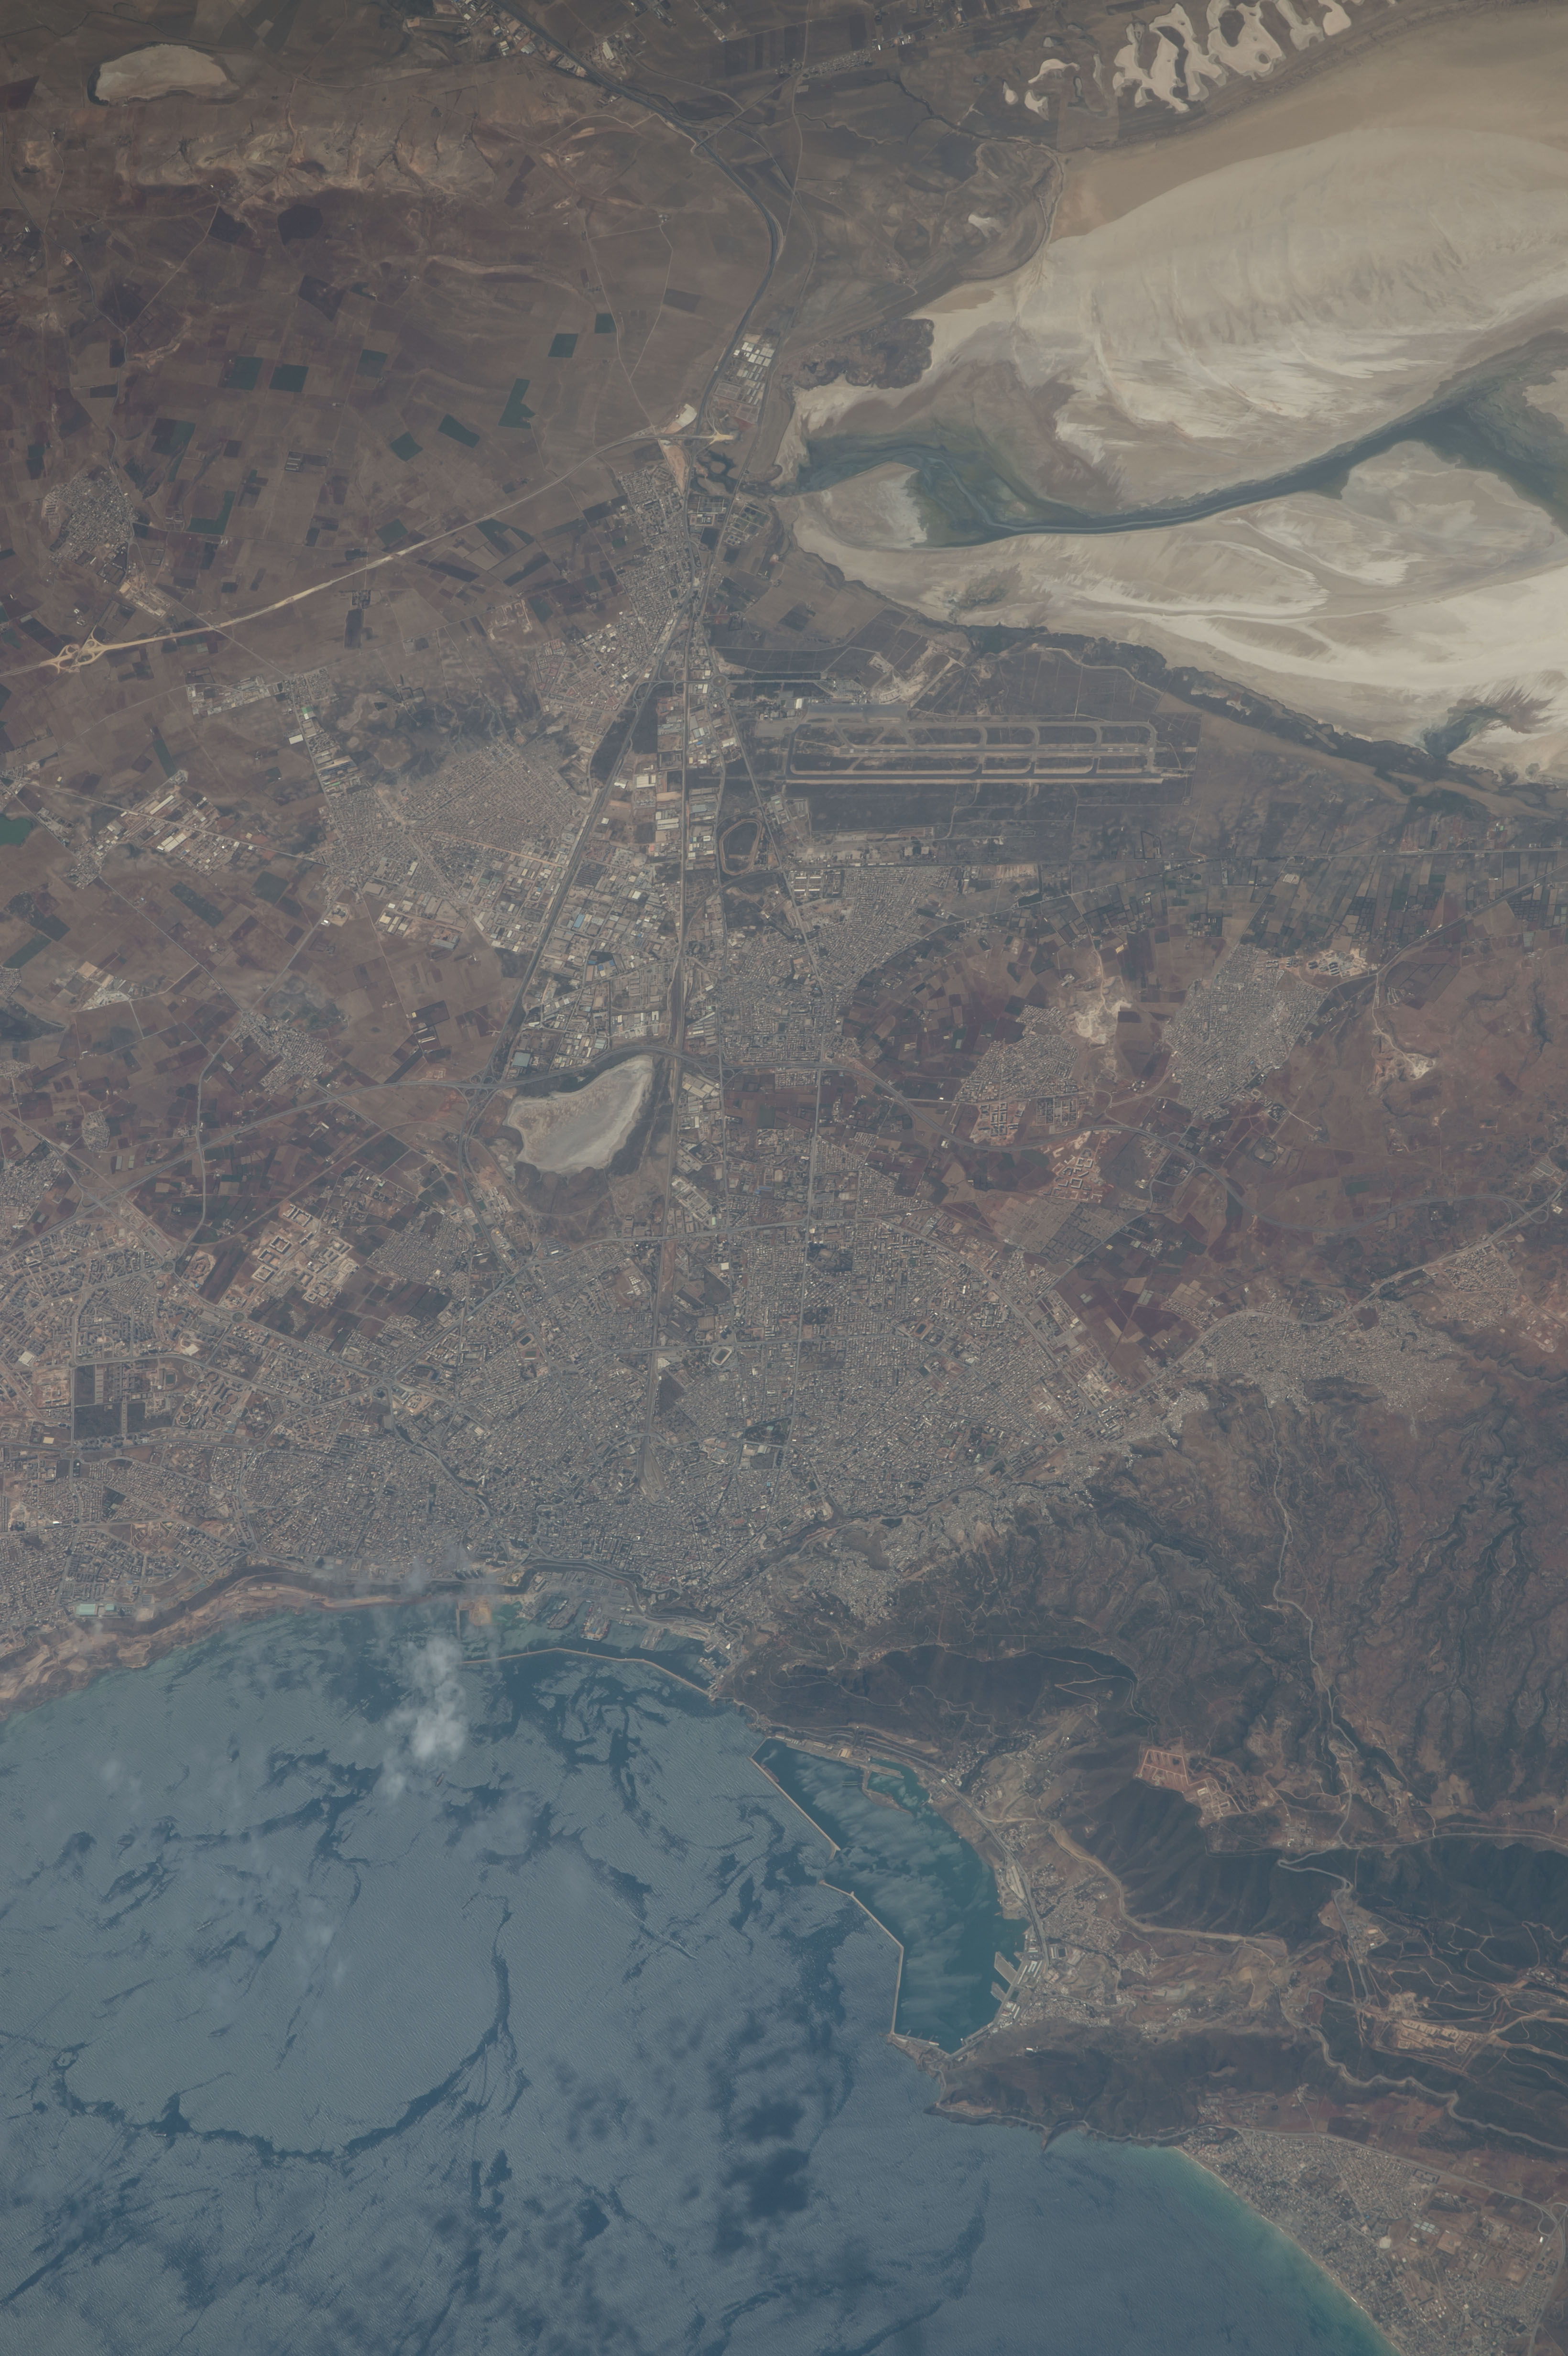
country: ALGERIA
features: ALBORAN SEA, MEDITERRANEAN SEA, SEBKHA OF ORAN LAKE, DAIAT MORSLY LAKE, ATLAS TELLIEN MOUNTAINS, AIN EL TURK, MERS EL KEBIR, ORAN, AIRPORT
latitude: 35.7
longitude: -0.6
